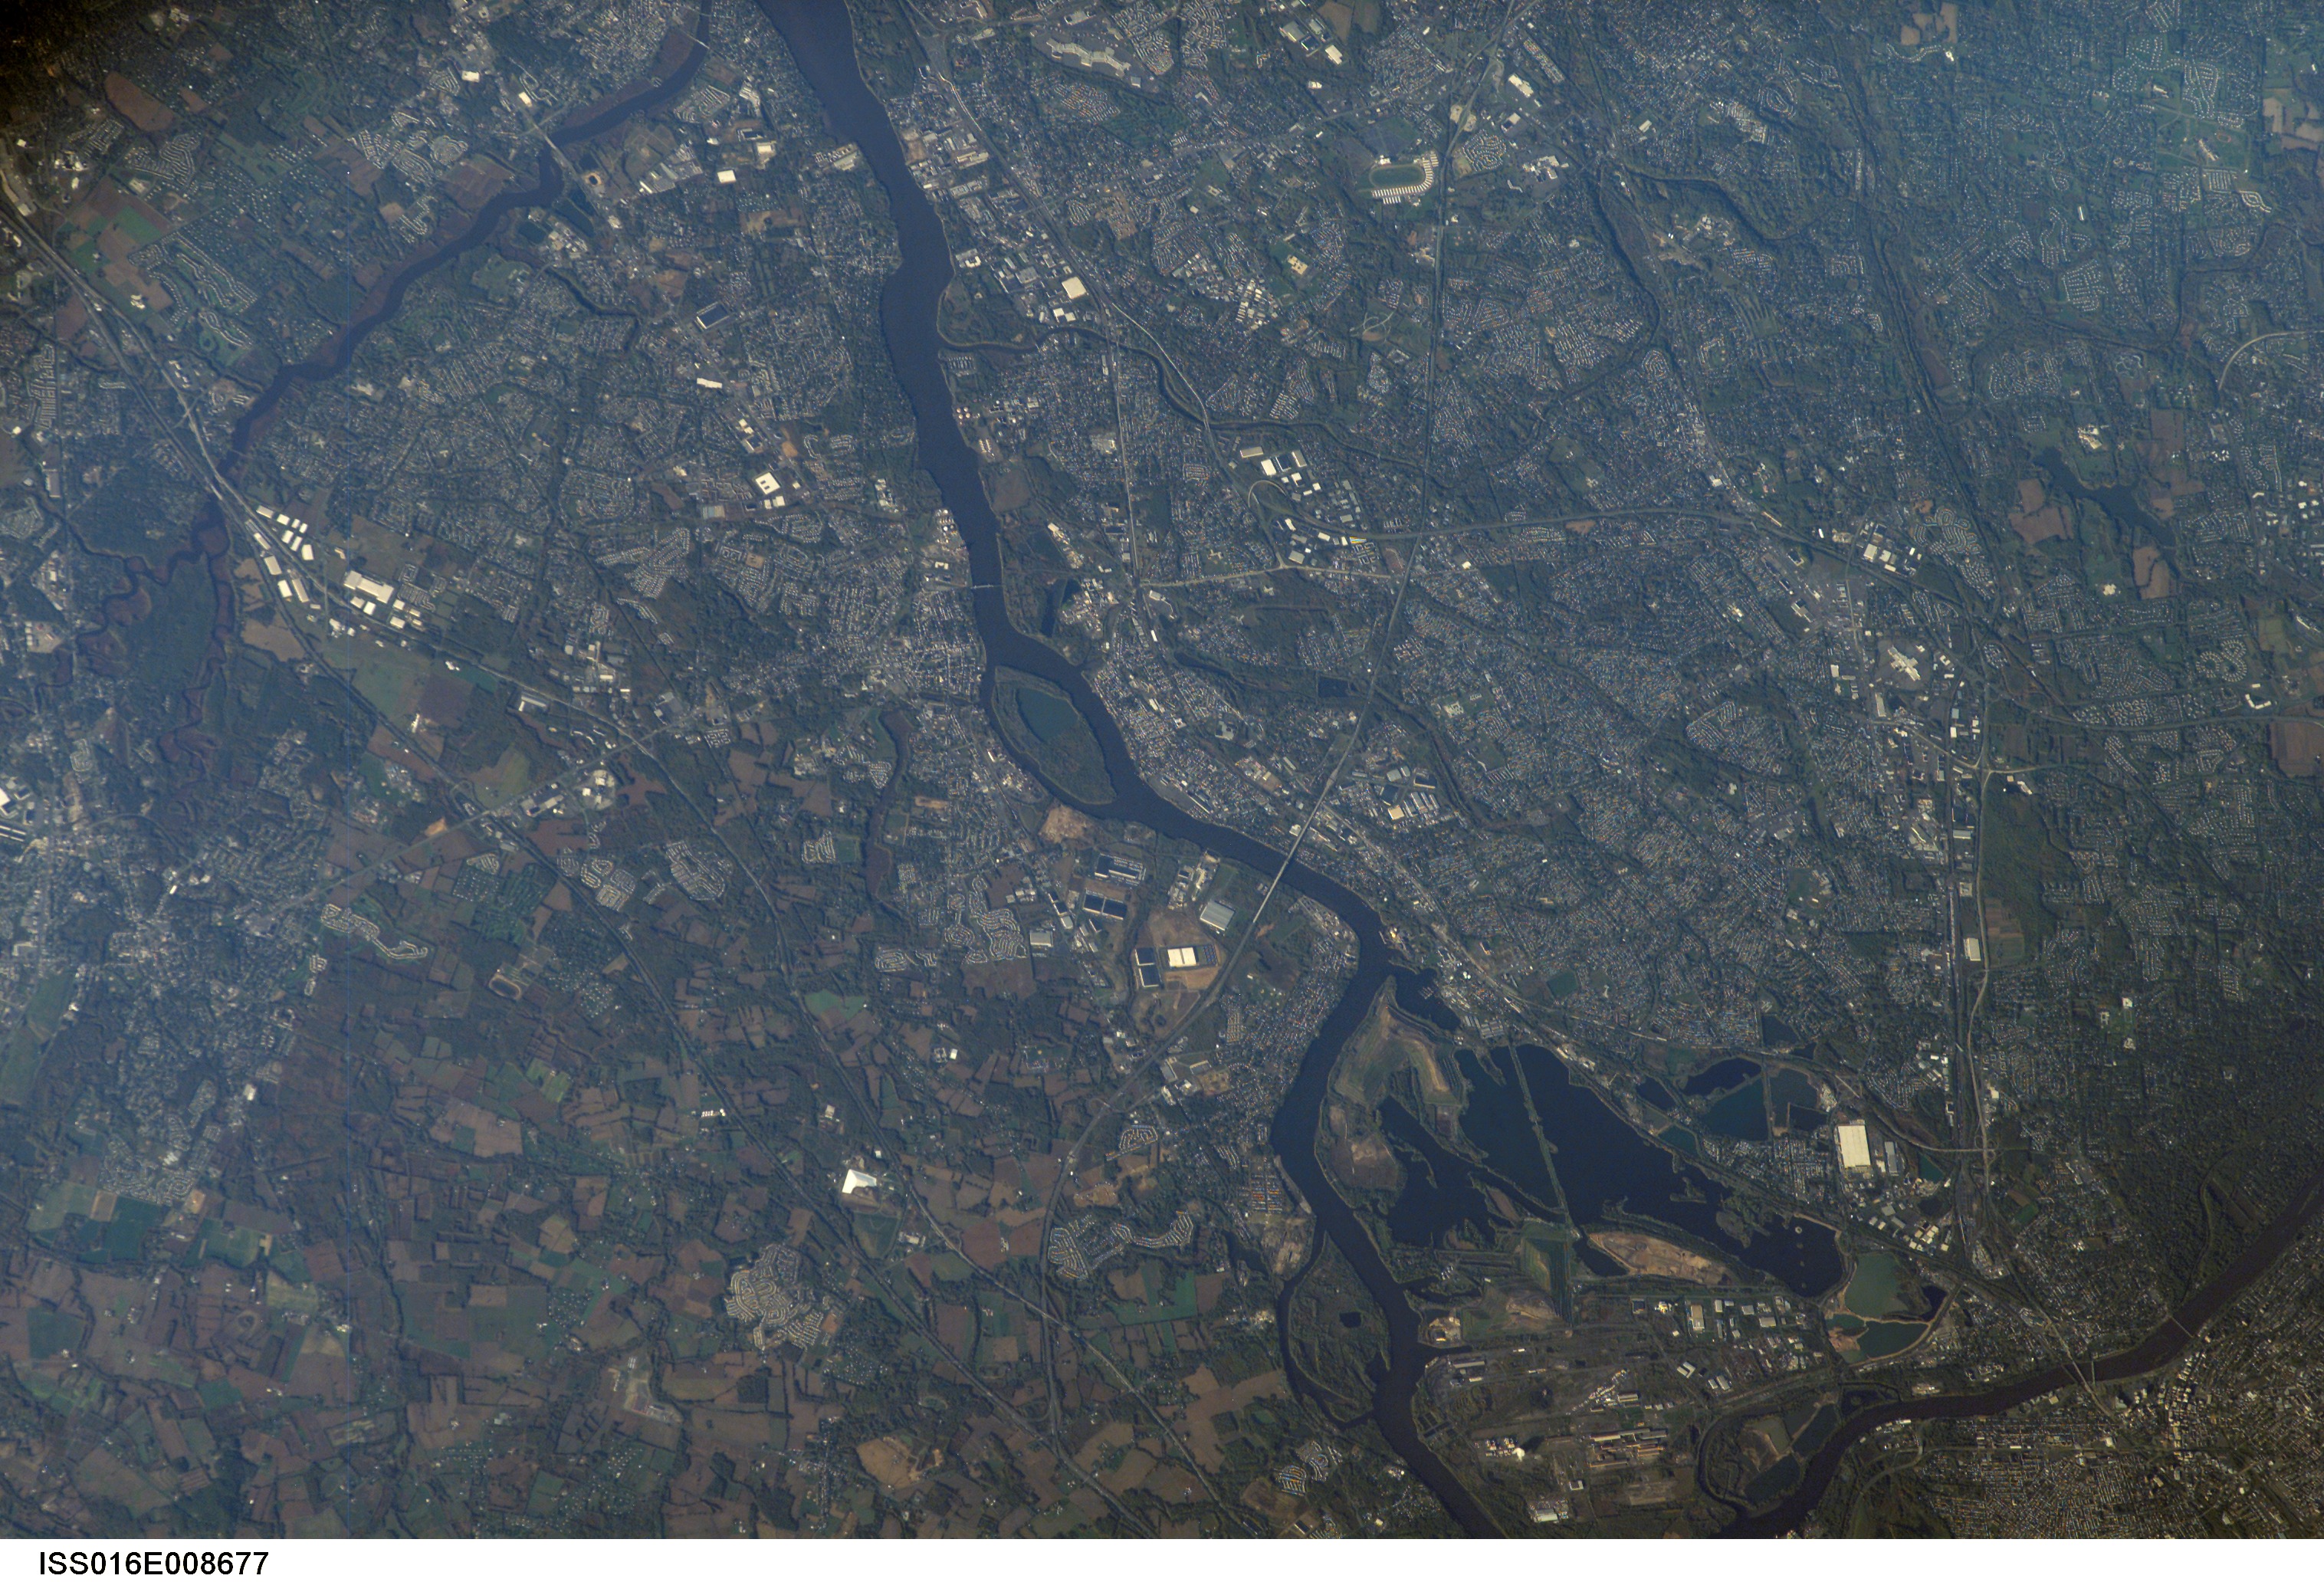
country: USA-PENNSYLVANIA
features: DELAWARE R., BURLINGTON ISLAND
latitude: 40.1
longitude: -74.9
